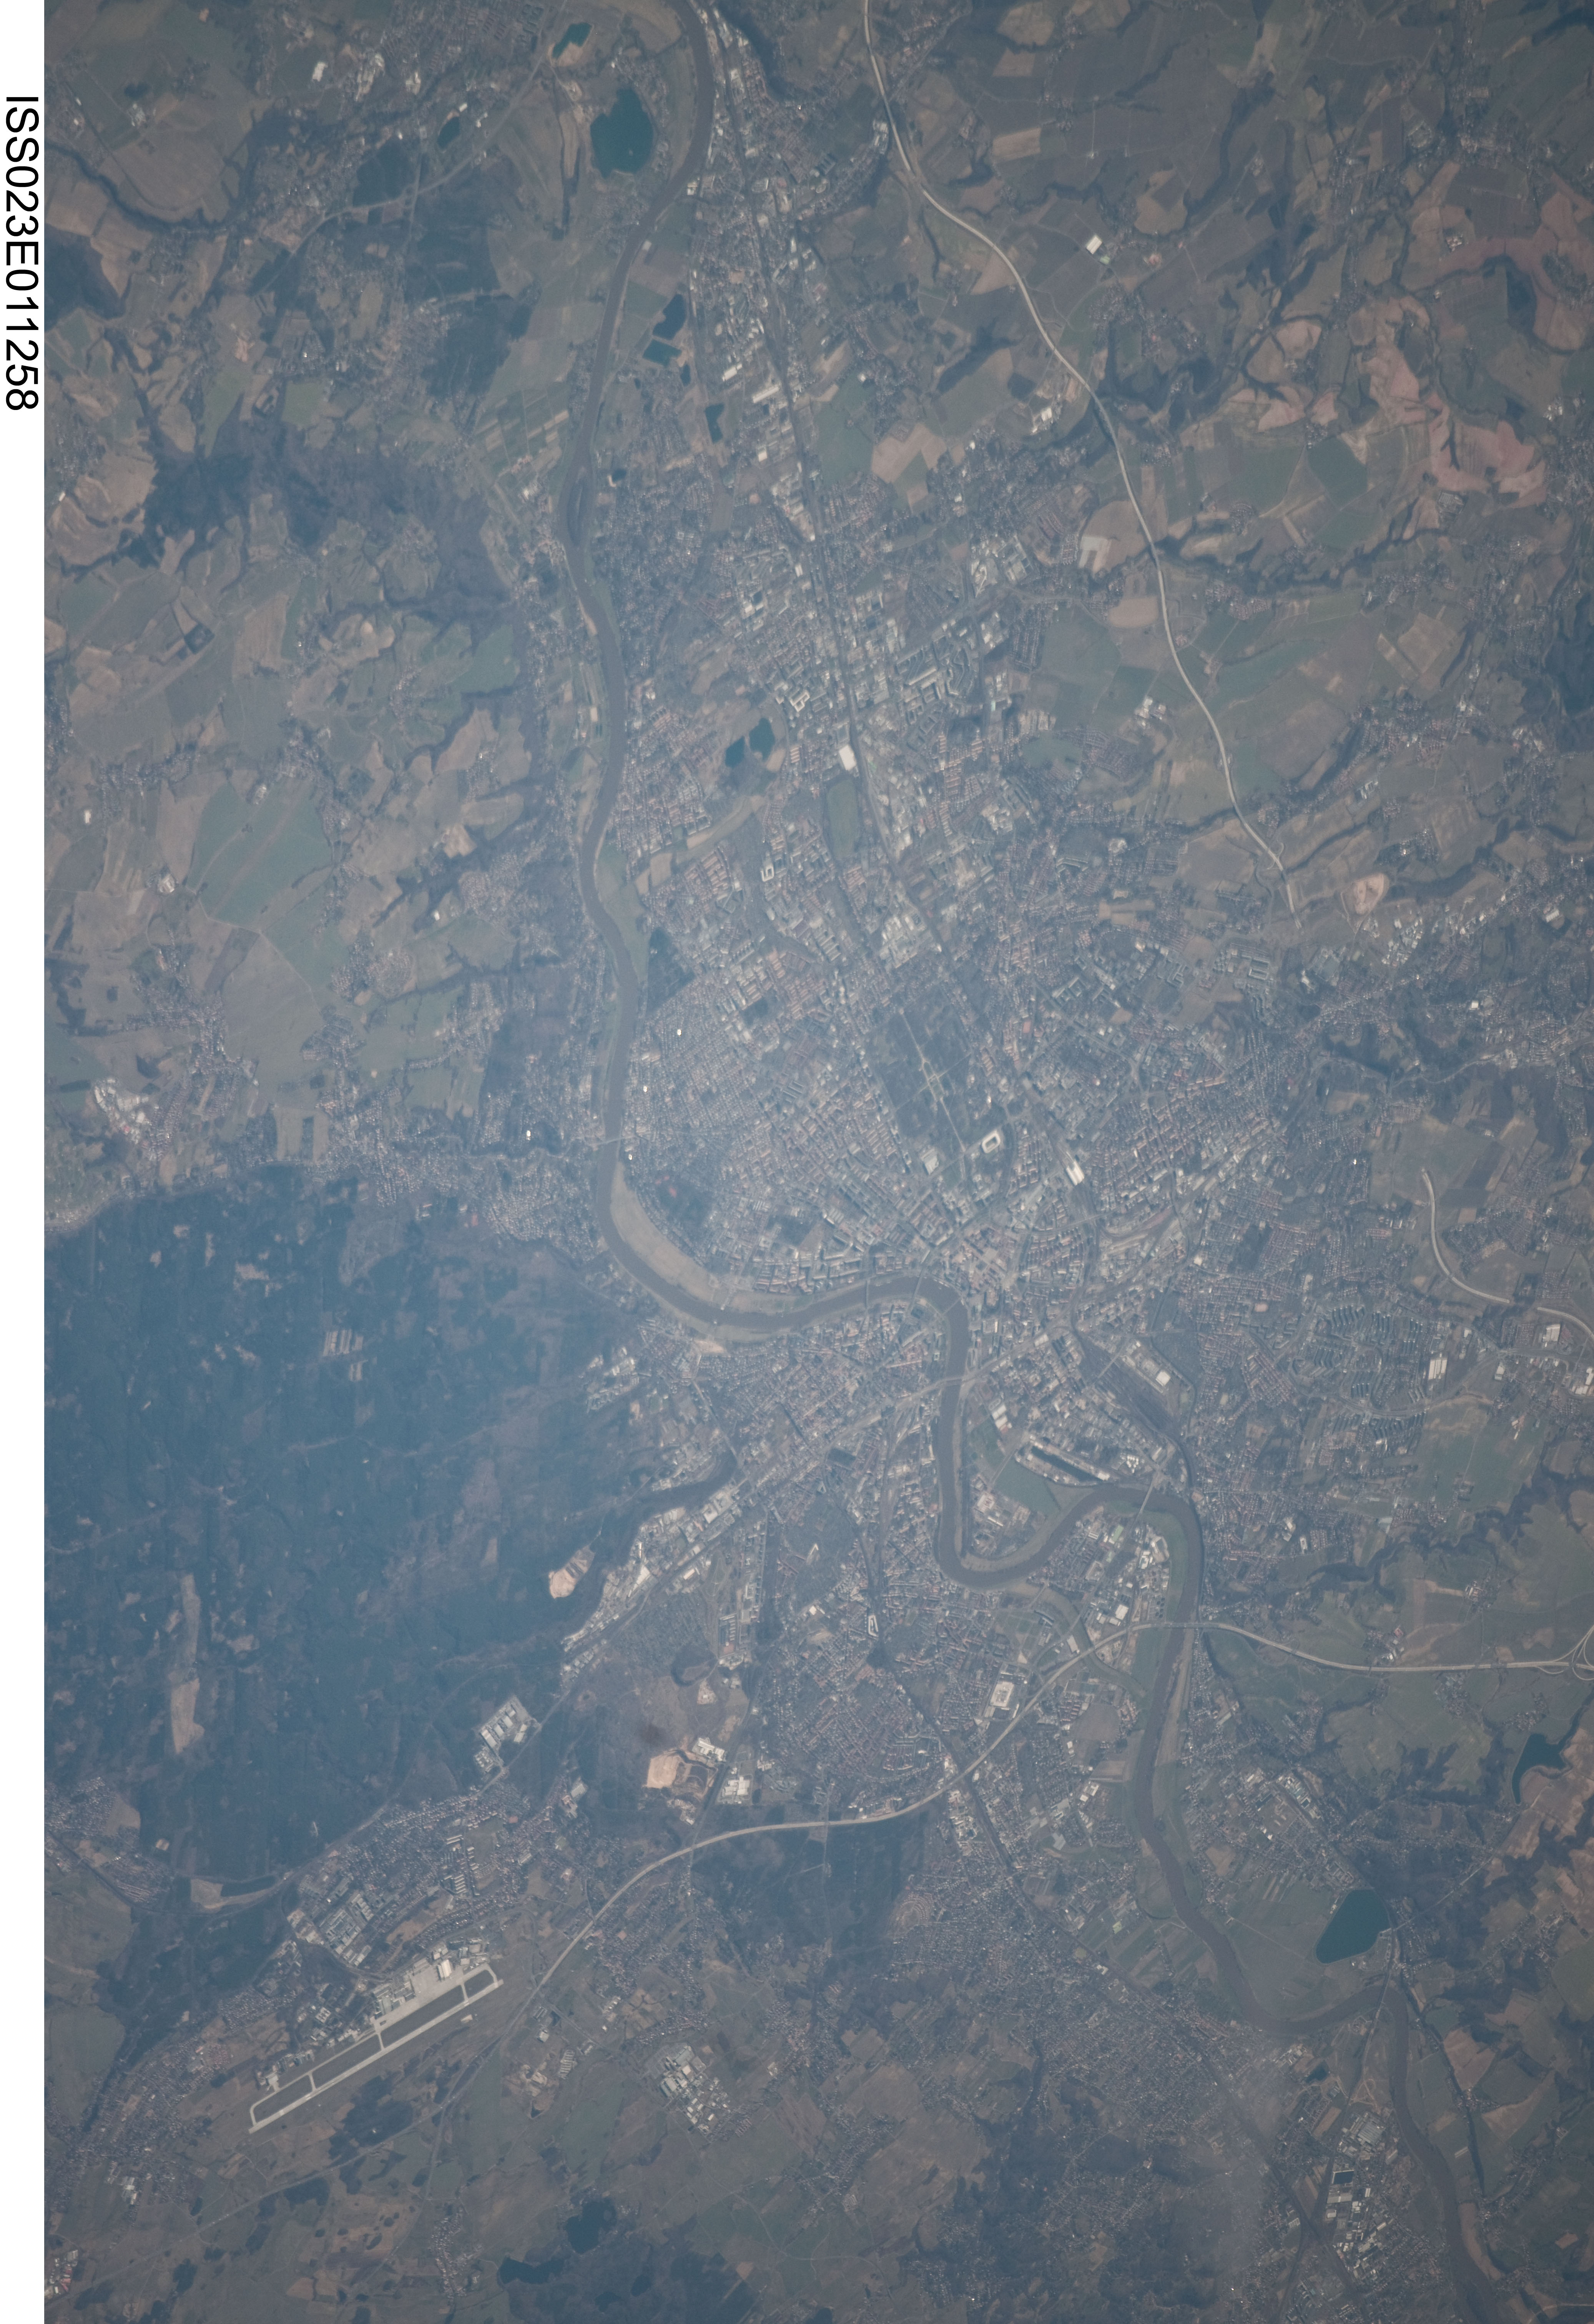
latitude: 51.0
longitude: 13.8
